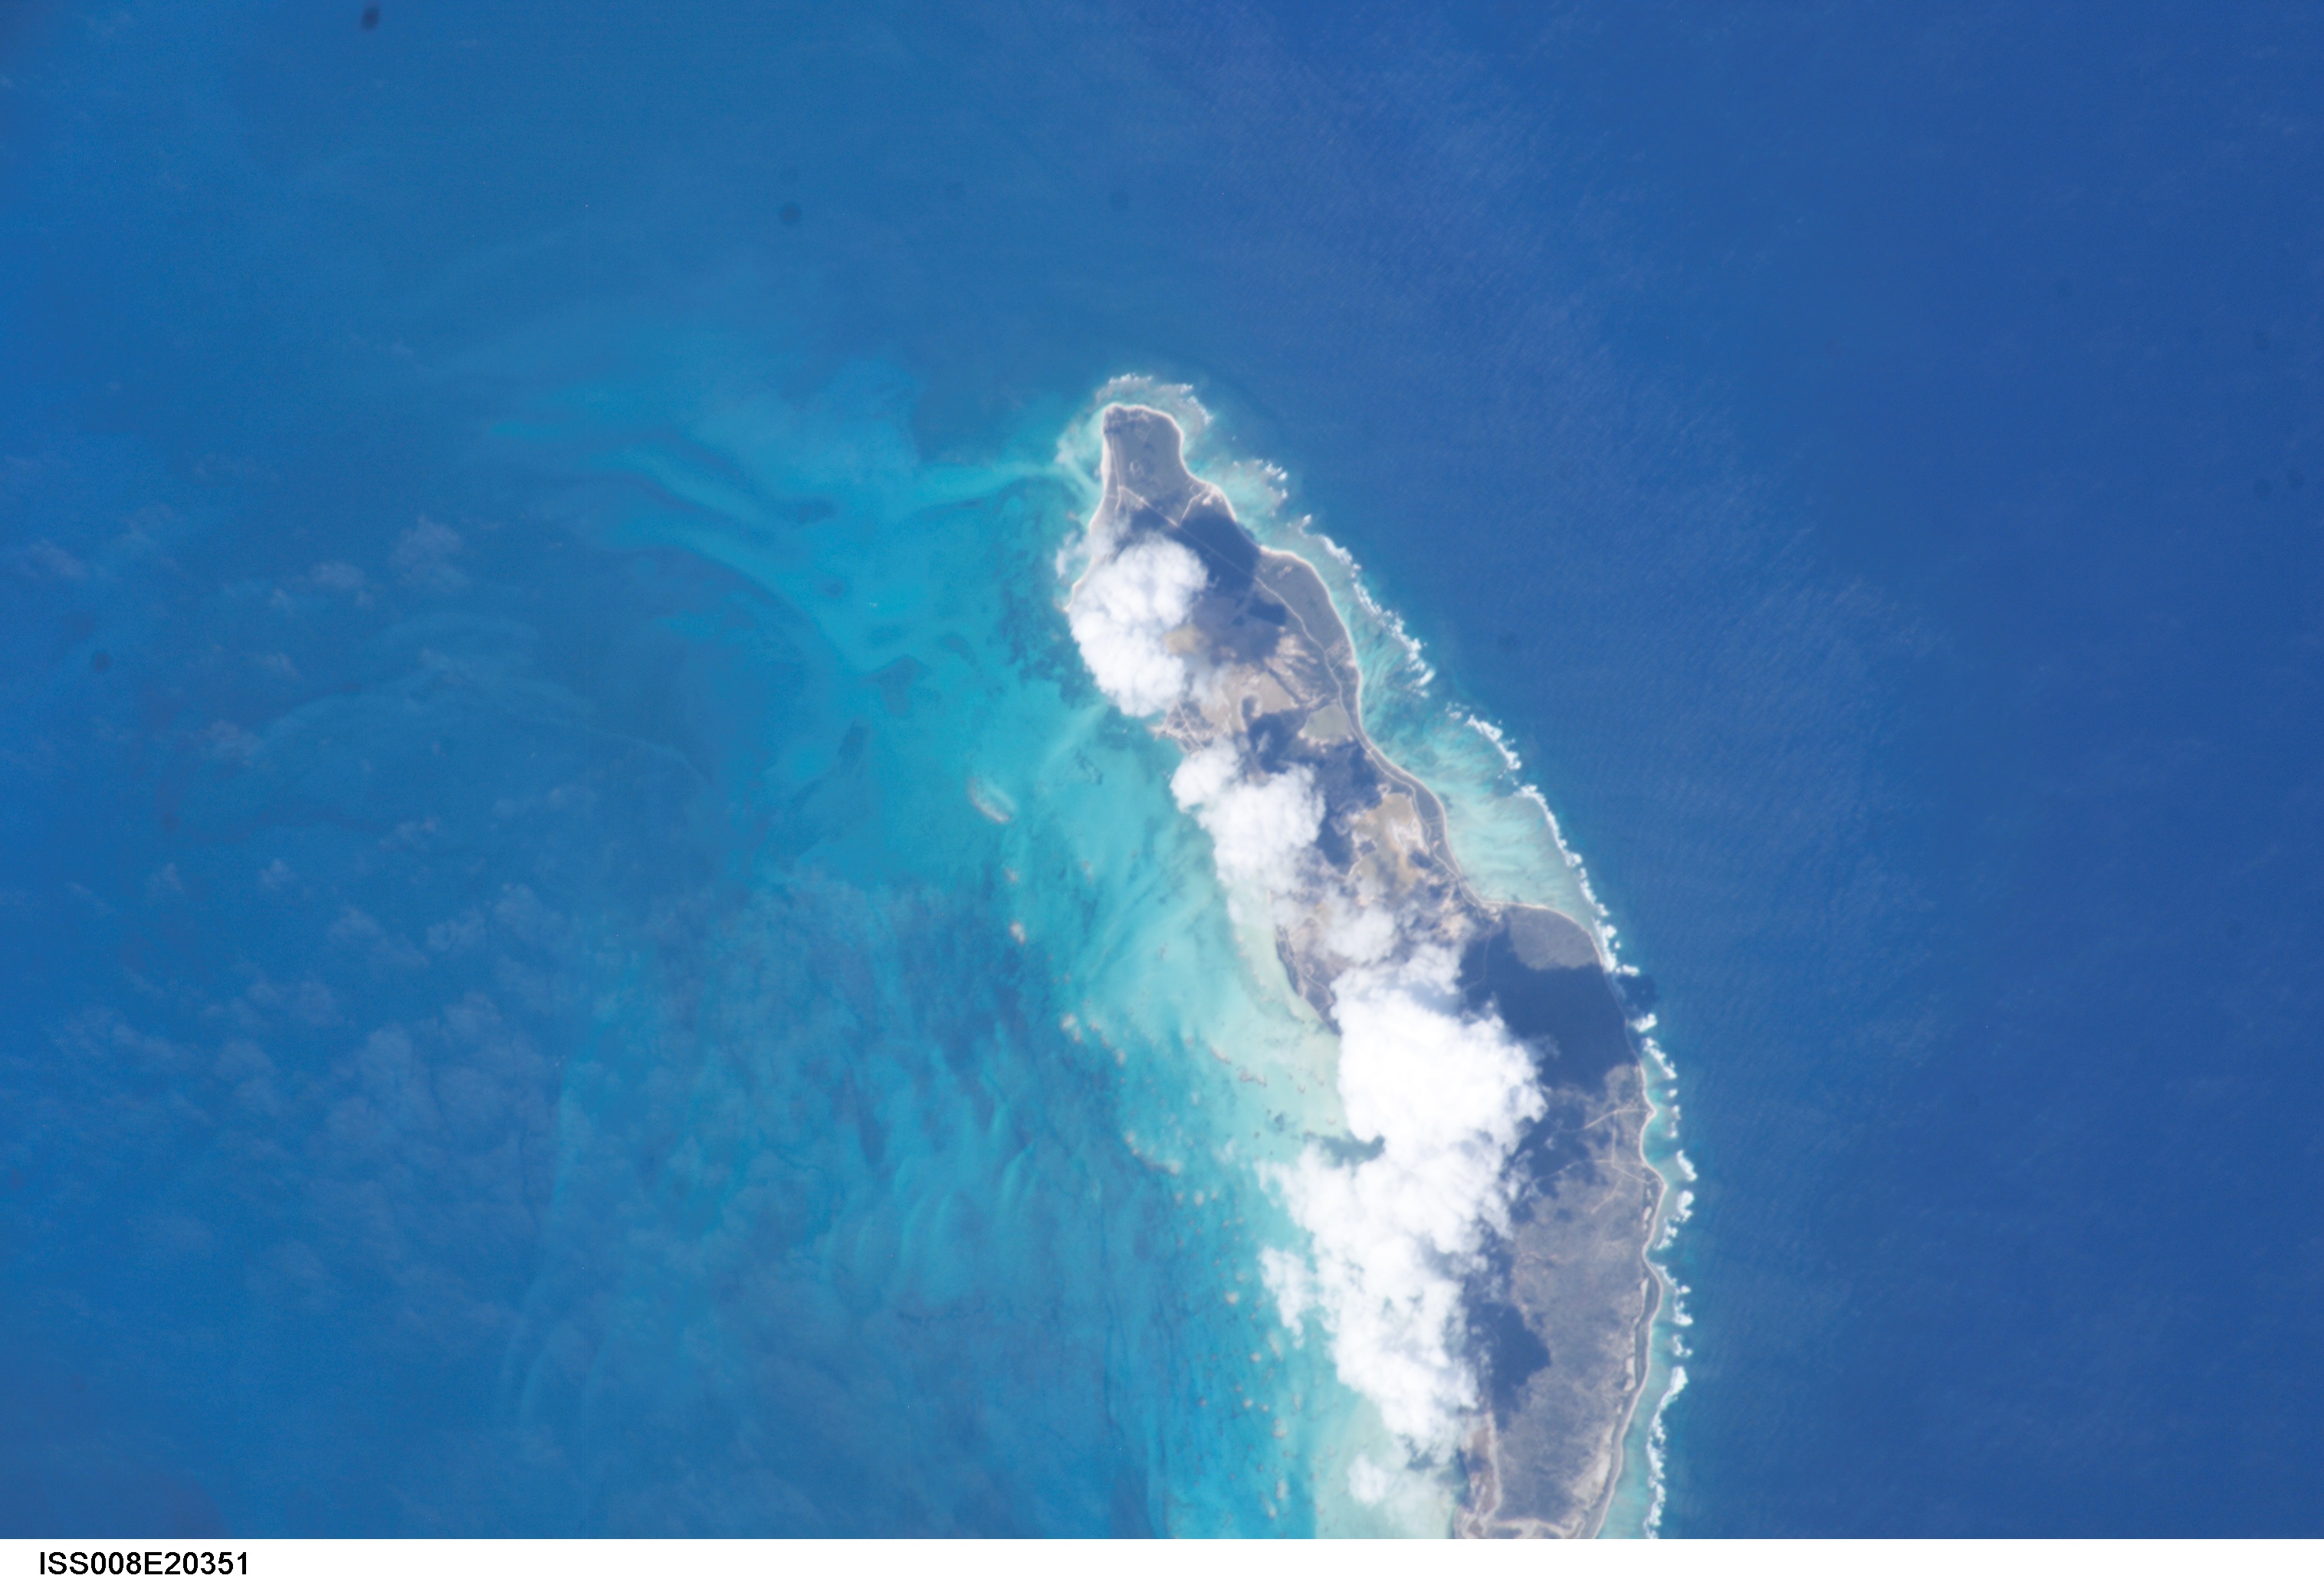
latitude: 18.7
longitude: -64.4
